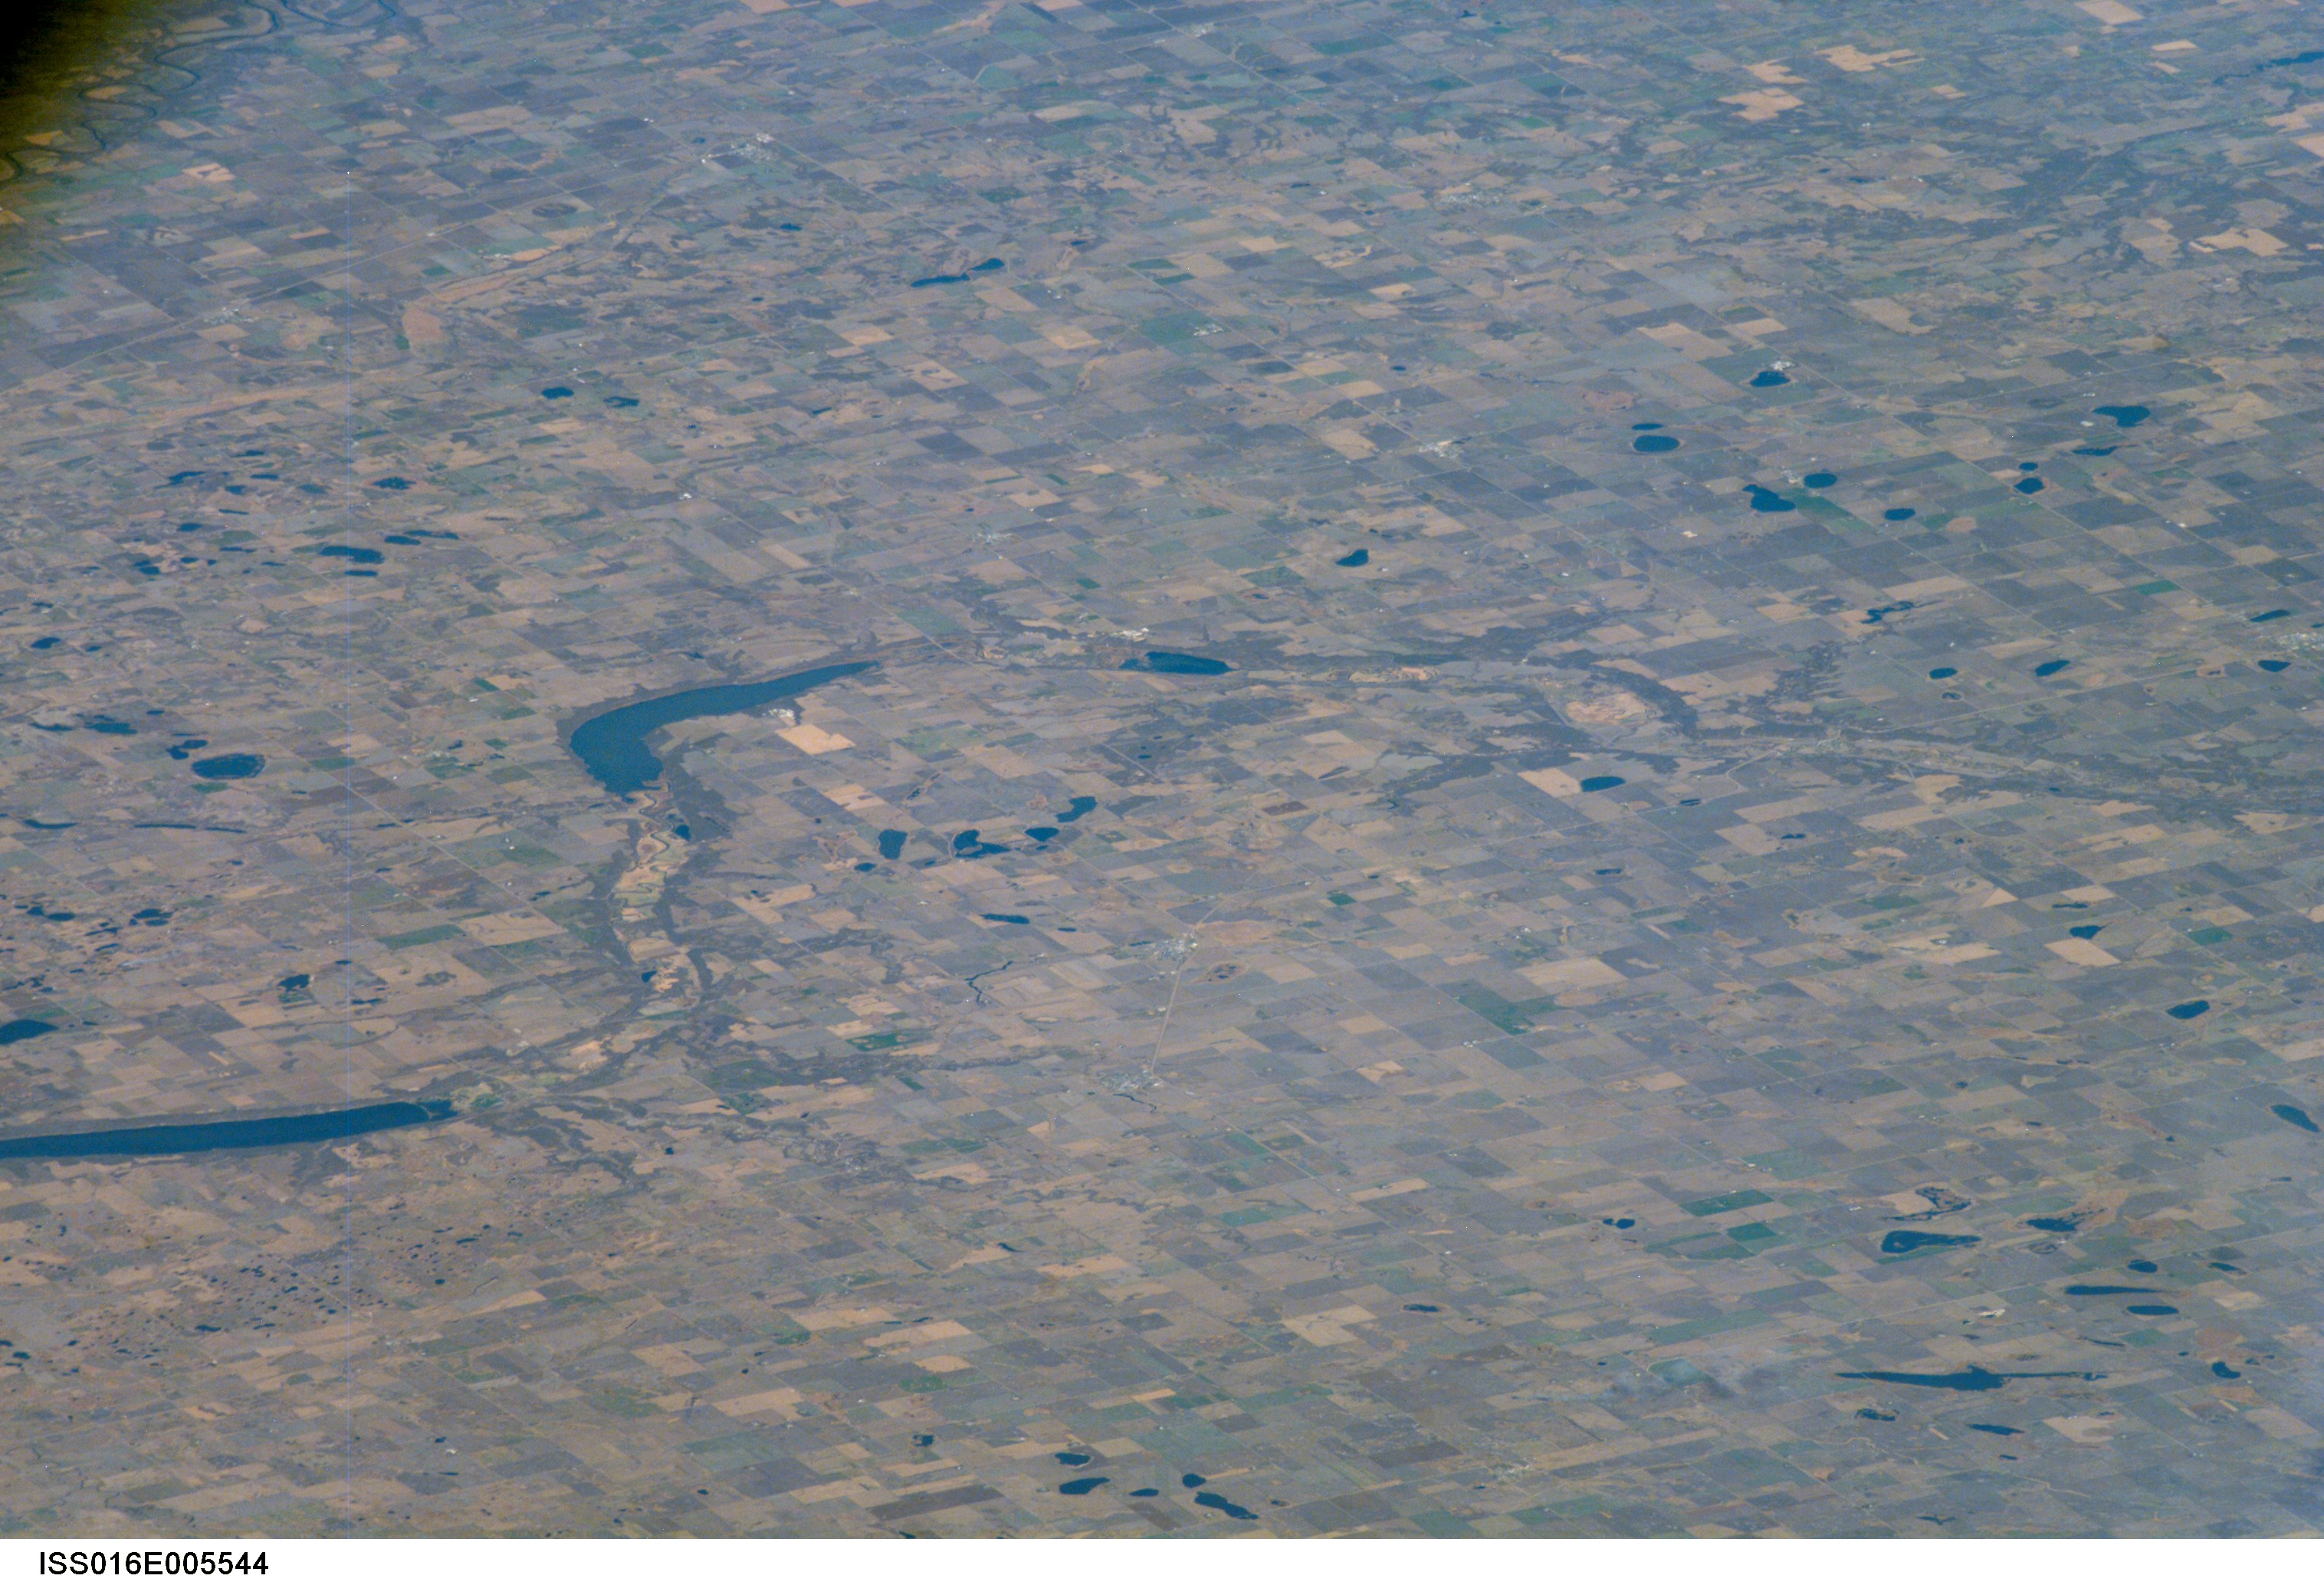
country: CANADA-M
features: PEMBINA R. DRAIN., AGR., LAKES
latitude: 49.3
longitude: -98.8
